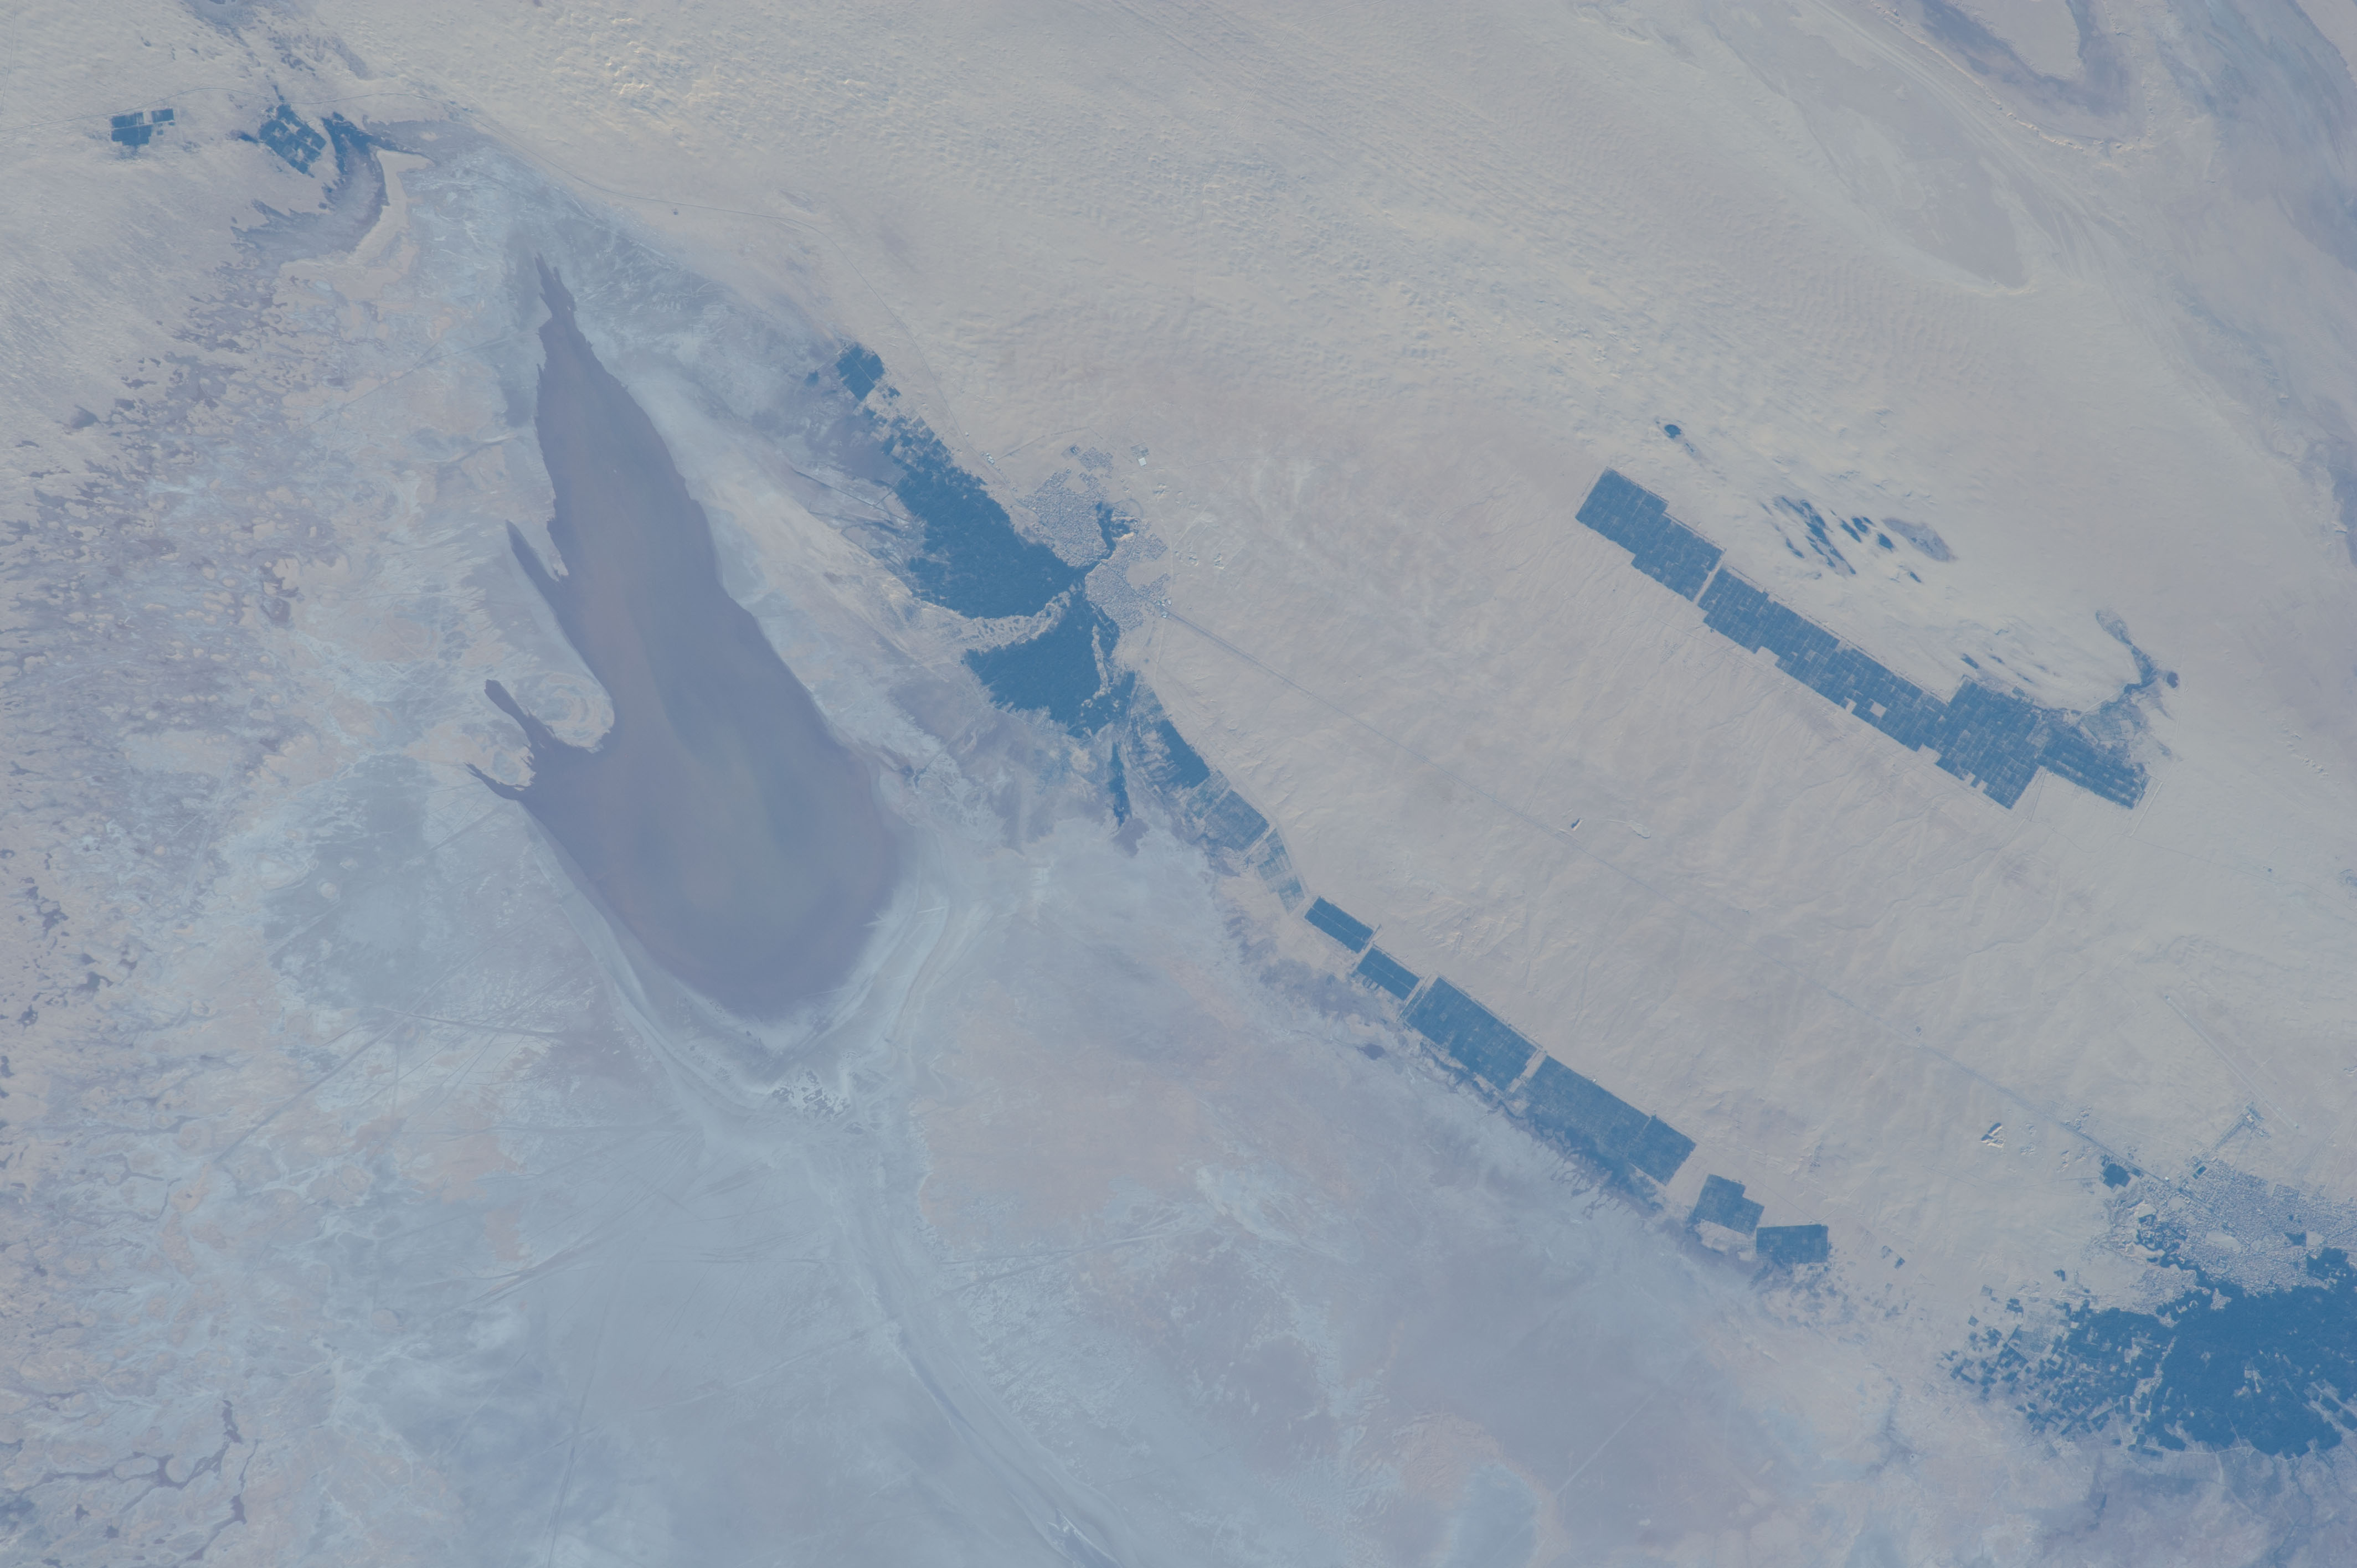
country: TUNISIA
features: SAHARA DES., DUNES, NAFTAH, AGR., ROADS, W. L. DJERID, DRY LAKEBED, TAWZAR
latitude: 33.9
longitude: 7.9
